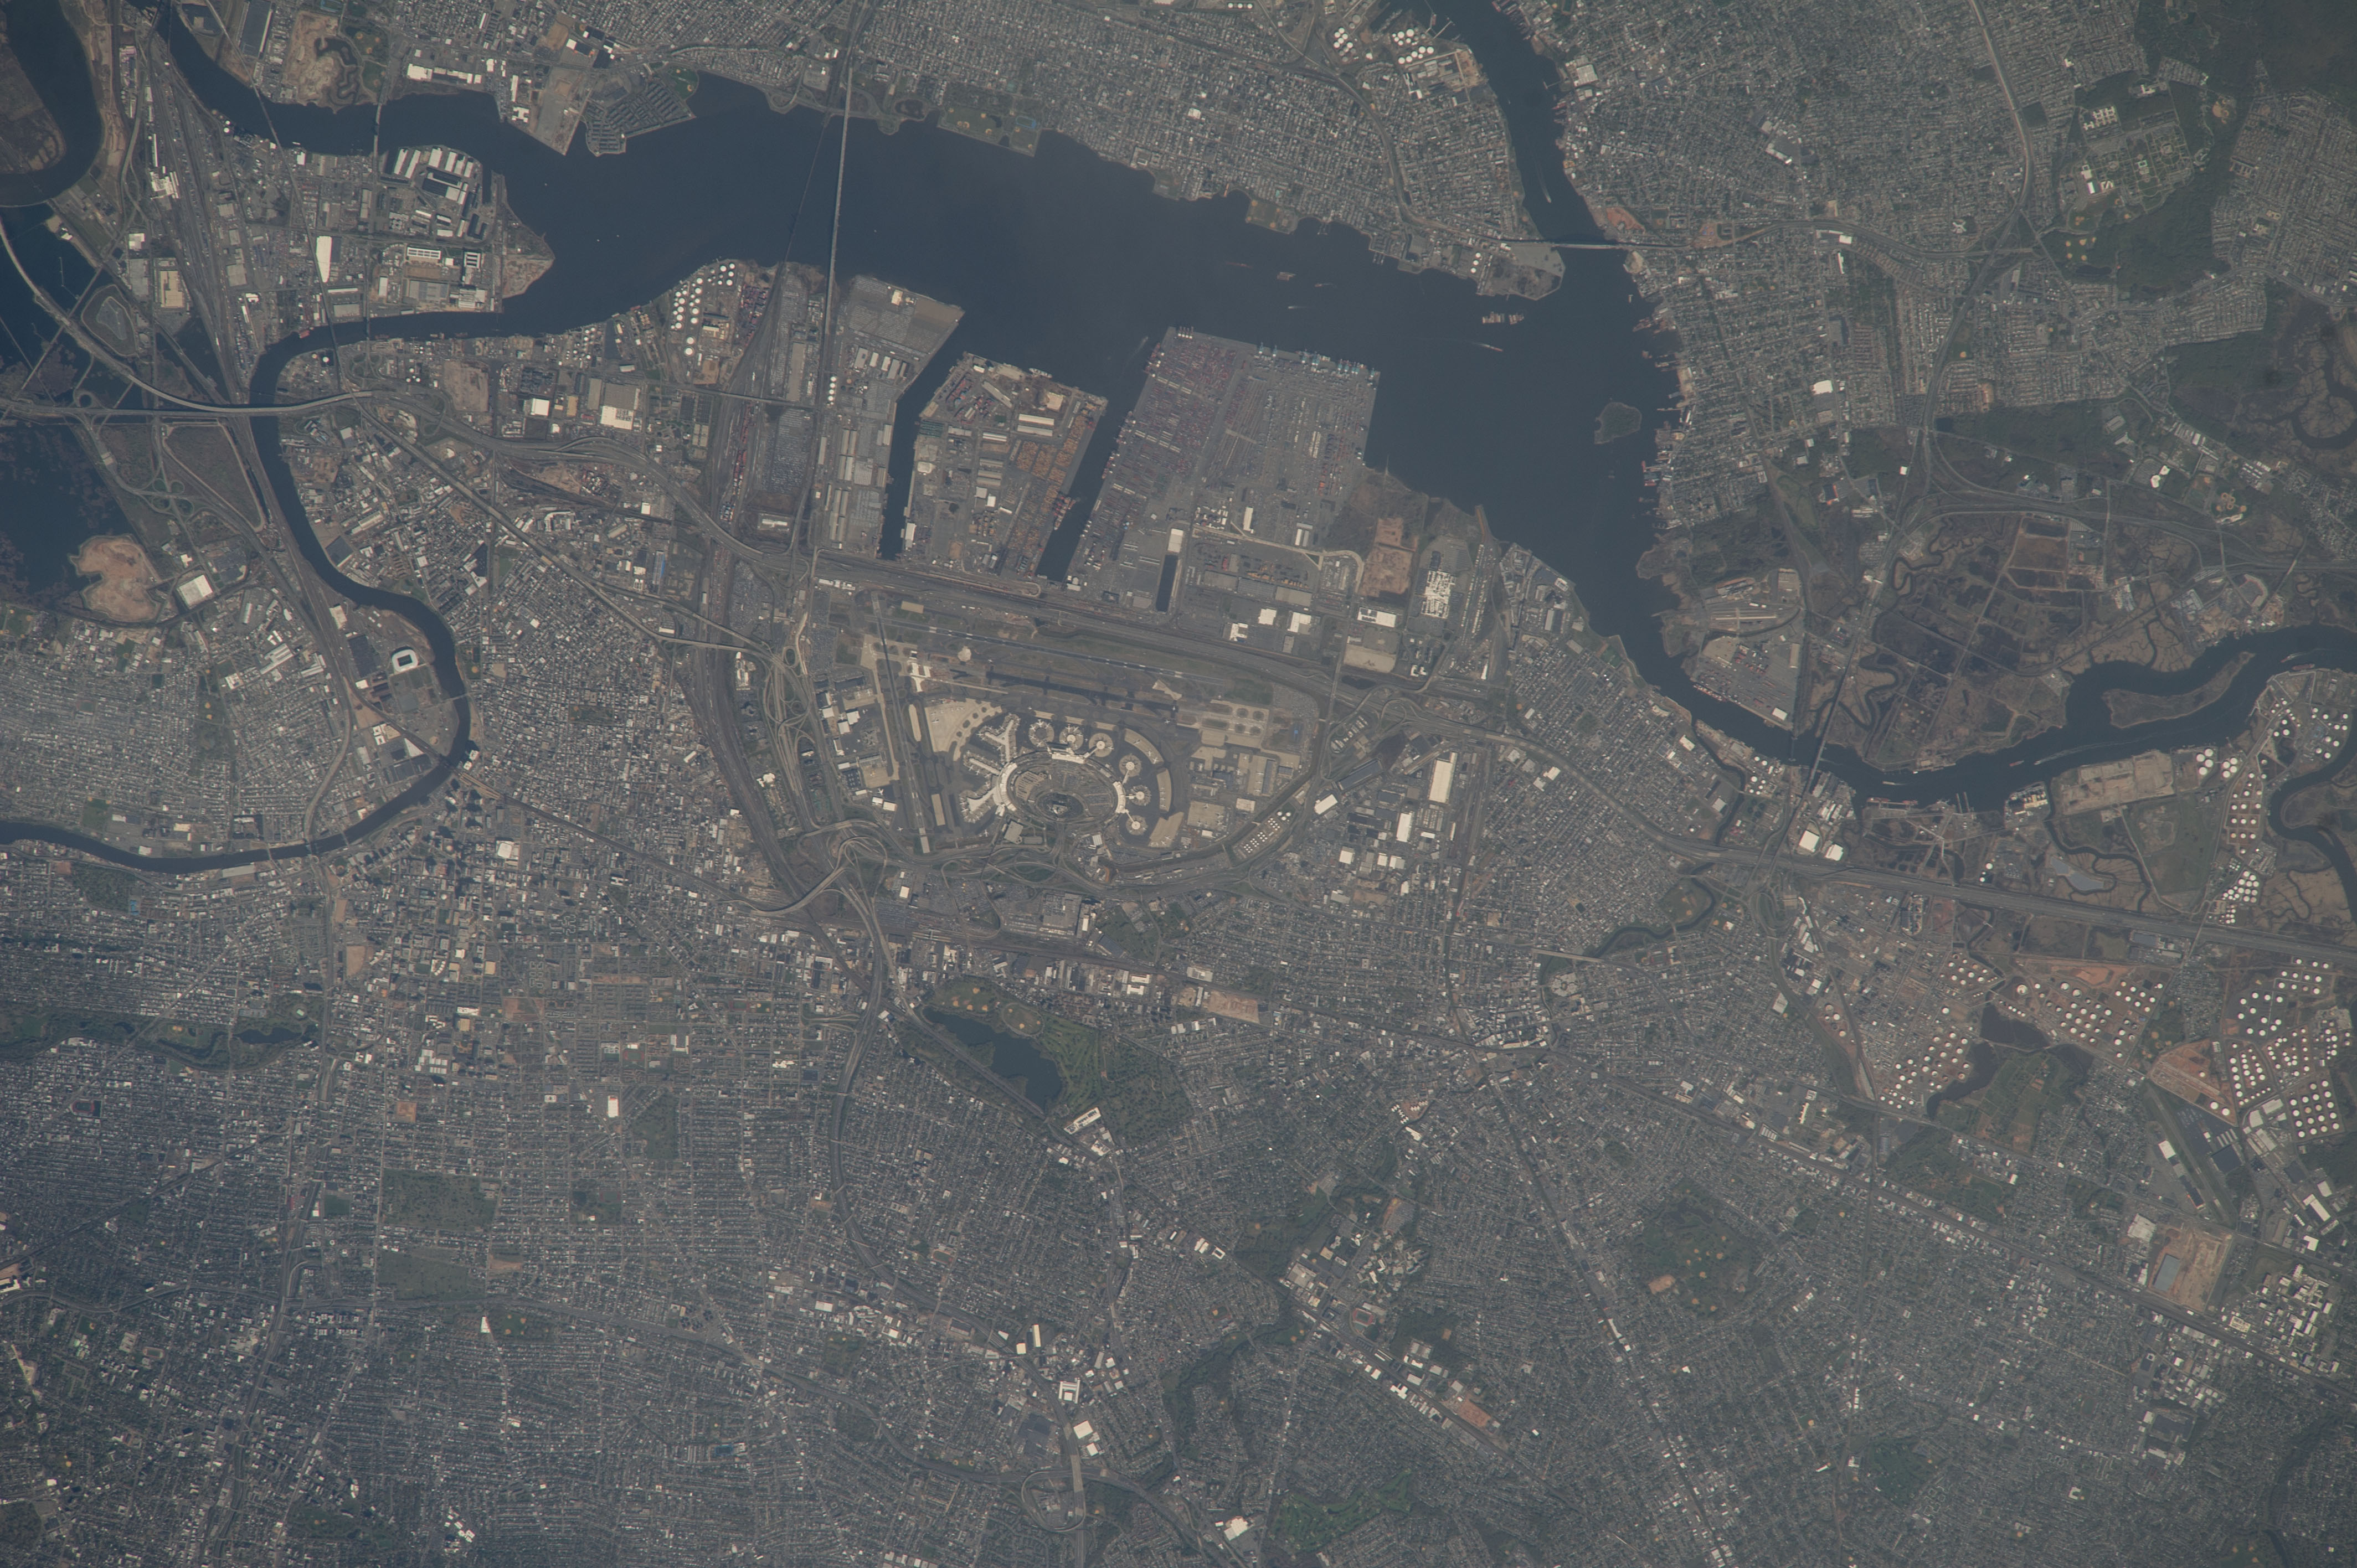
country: USA-NEW JERSEY
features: NJ, JERSEY CY., NEWARK B., I-95, I-78, NEWARK CY., NEWARK LIBERTY INT'L AIRPORT, PASSAIC R., ELIZABETH CY., BAYONNE CY.,HACKENSACK R, PASSAIC R, JERSEY CITY, PORT NEWARK, NEWARK LIBERTY INTL APT (EWR), CONSTABLE HOOK, NJ,NEWARK BAY, NEWARK LIBERTY INTERNATIONAL AIRPORT, PASSAIC RIVER, BAYONNE NJ, STATEN ISLAND NY, NJ TURNPIKE. ELIZABETH RIVER,NEWARK BAY, NEWARK, ELIZABETH, NEW YORK,NEWARK,NEWARK LIBERTY INTERNATIONAL AIRPORT,NEWARK BAY,PASSAIC RIVER,ELIZABETH,BAYONNE,NJ,JERSEY CITY, N.E. NEW JERSEY, NEWARK BAY, ELIZABETH, NEWARK, PASSAIC RIVER, KEARNEY, RICHARD W DE KORTE PARK, STATEN ISLAND, S. NEW YORK, NEWARK AIRPORT,USA, NEW JERSEY, NEWARK CY., JERSEY CITY CY., BAYONNE CY., NEWARK B., PASSAIC R.
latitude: 40.7
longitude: -74.2
